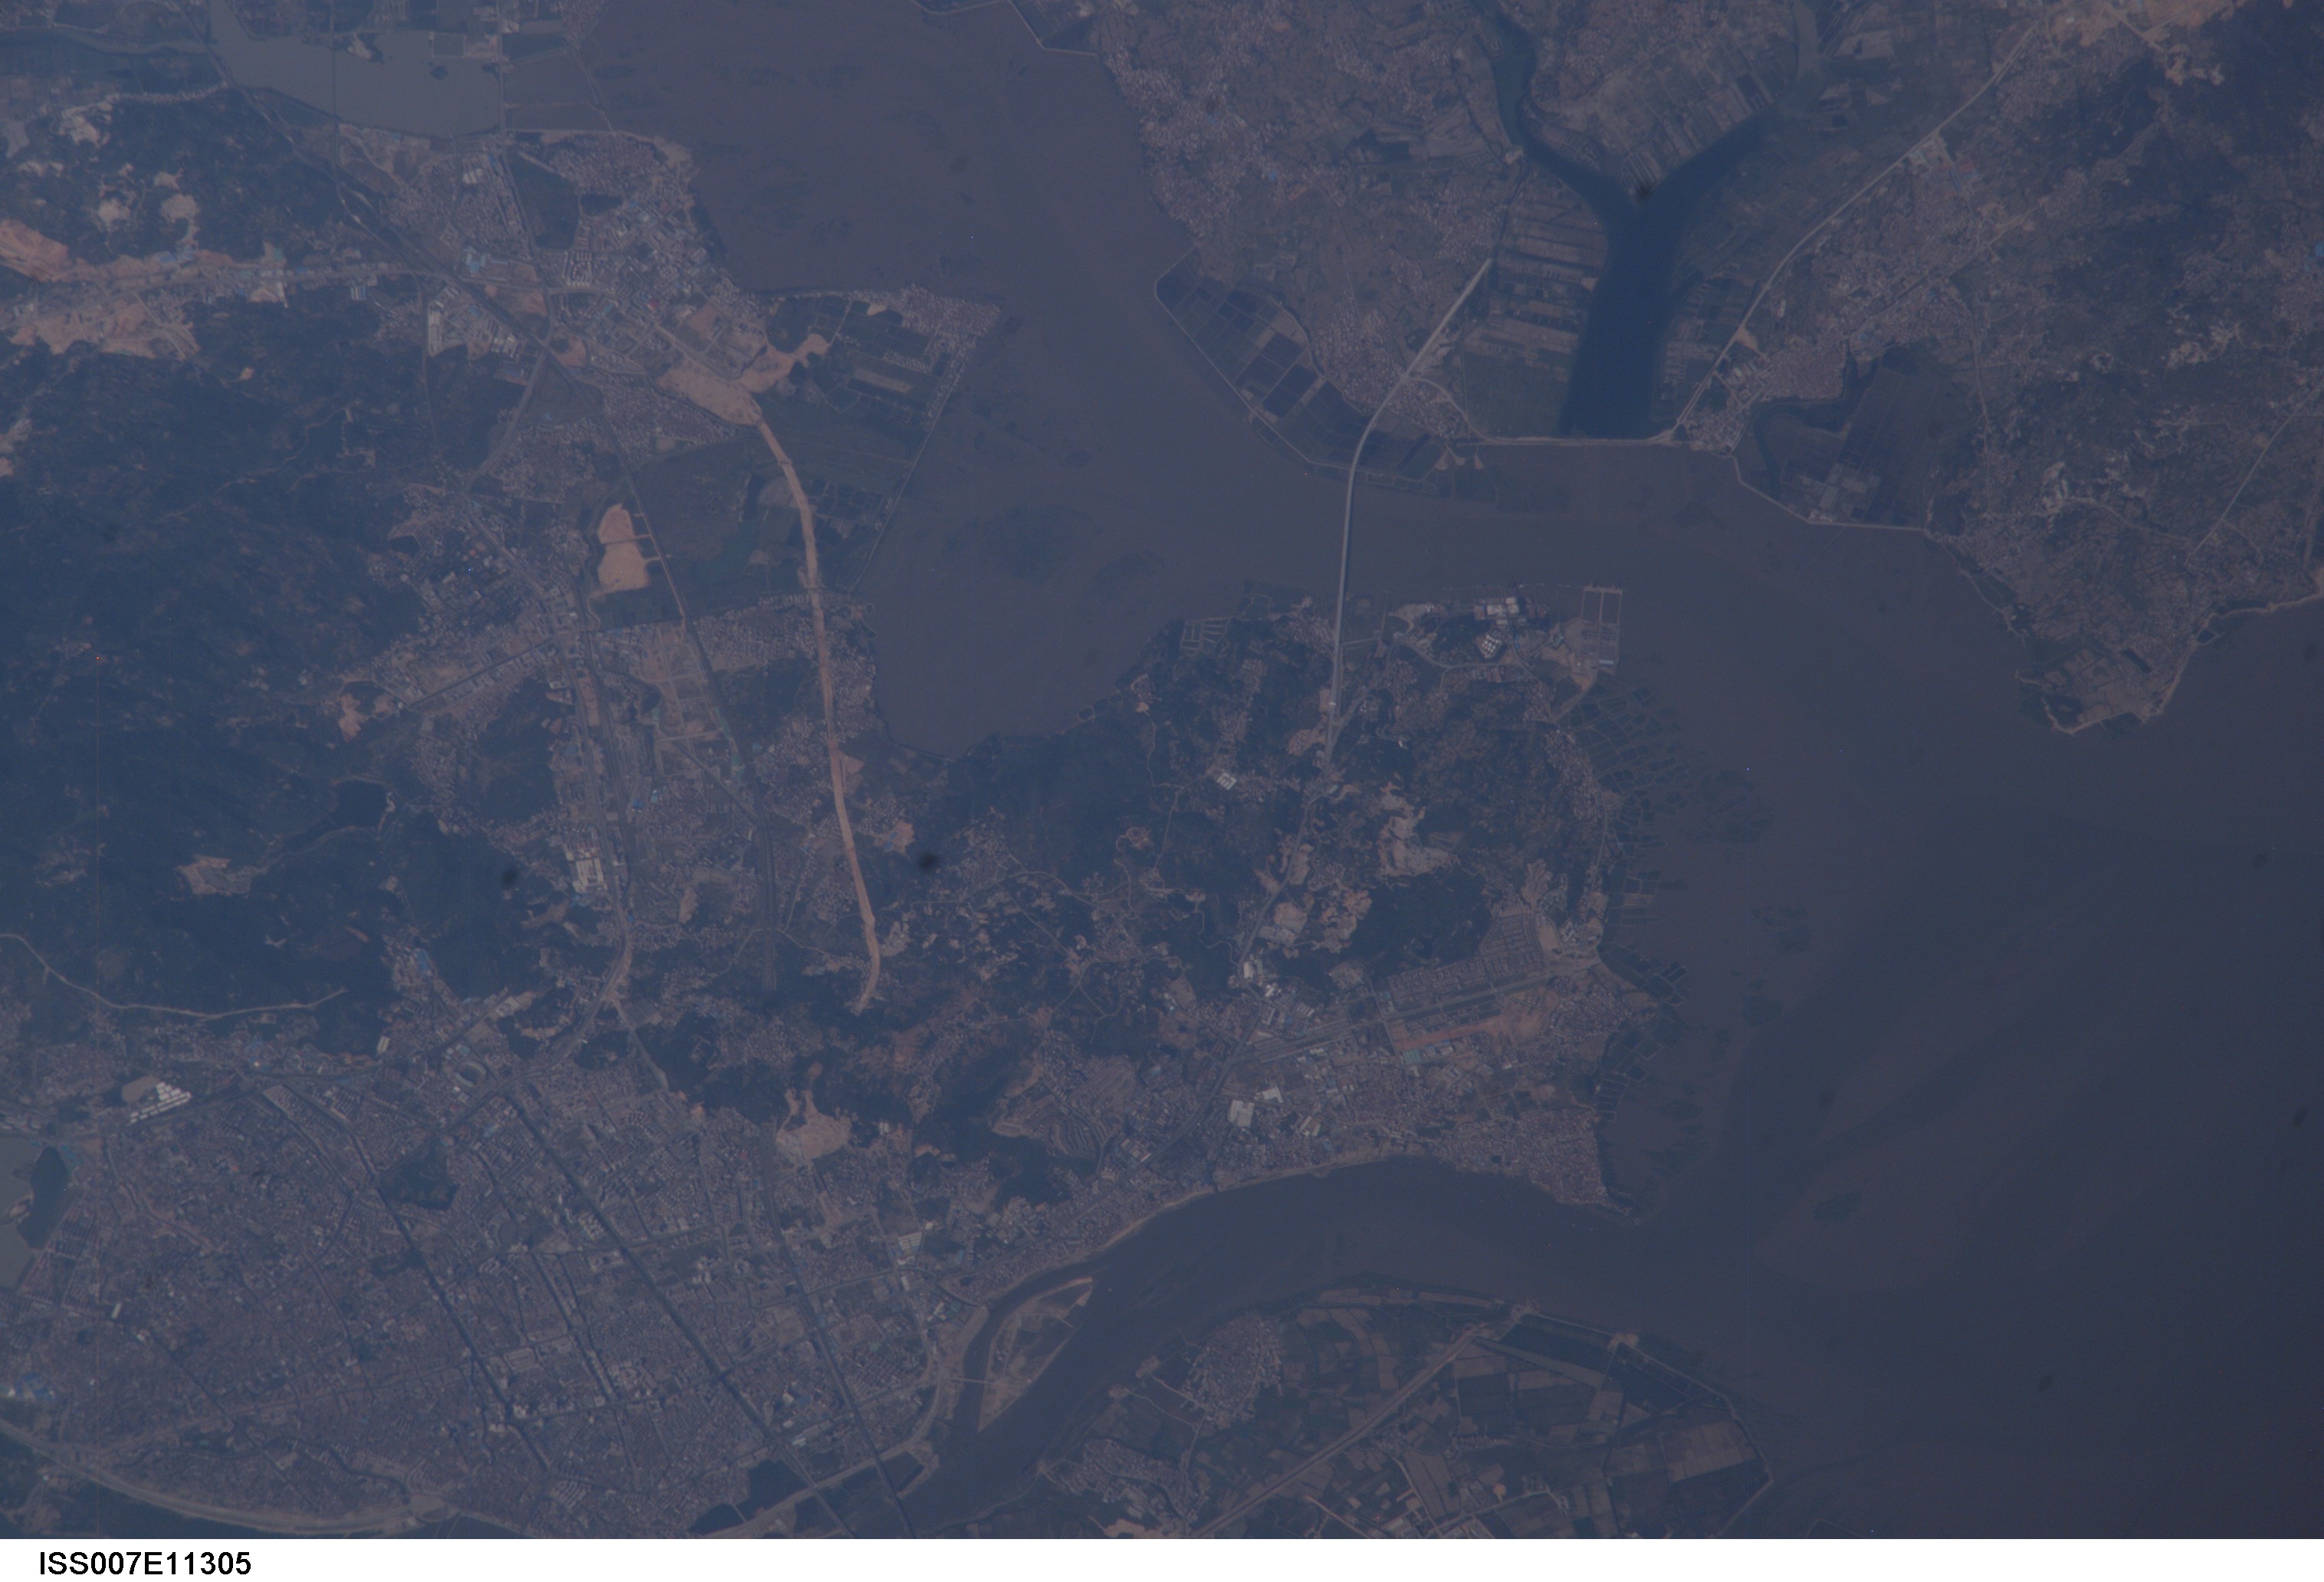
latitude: 25.0
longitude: 118.5
